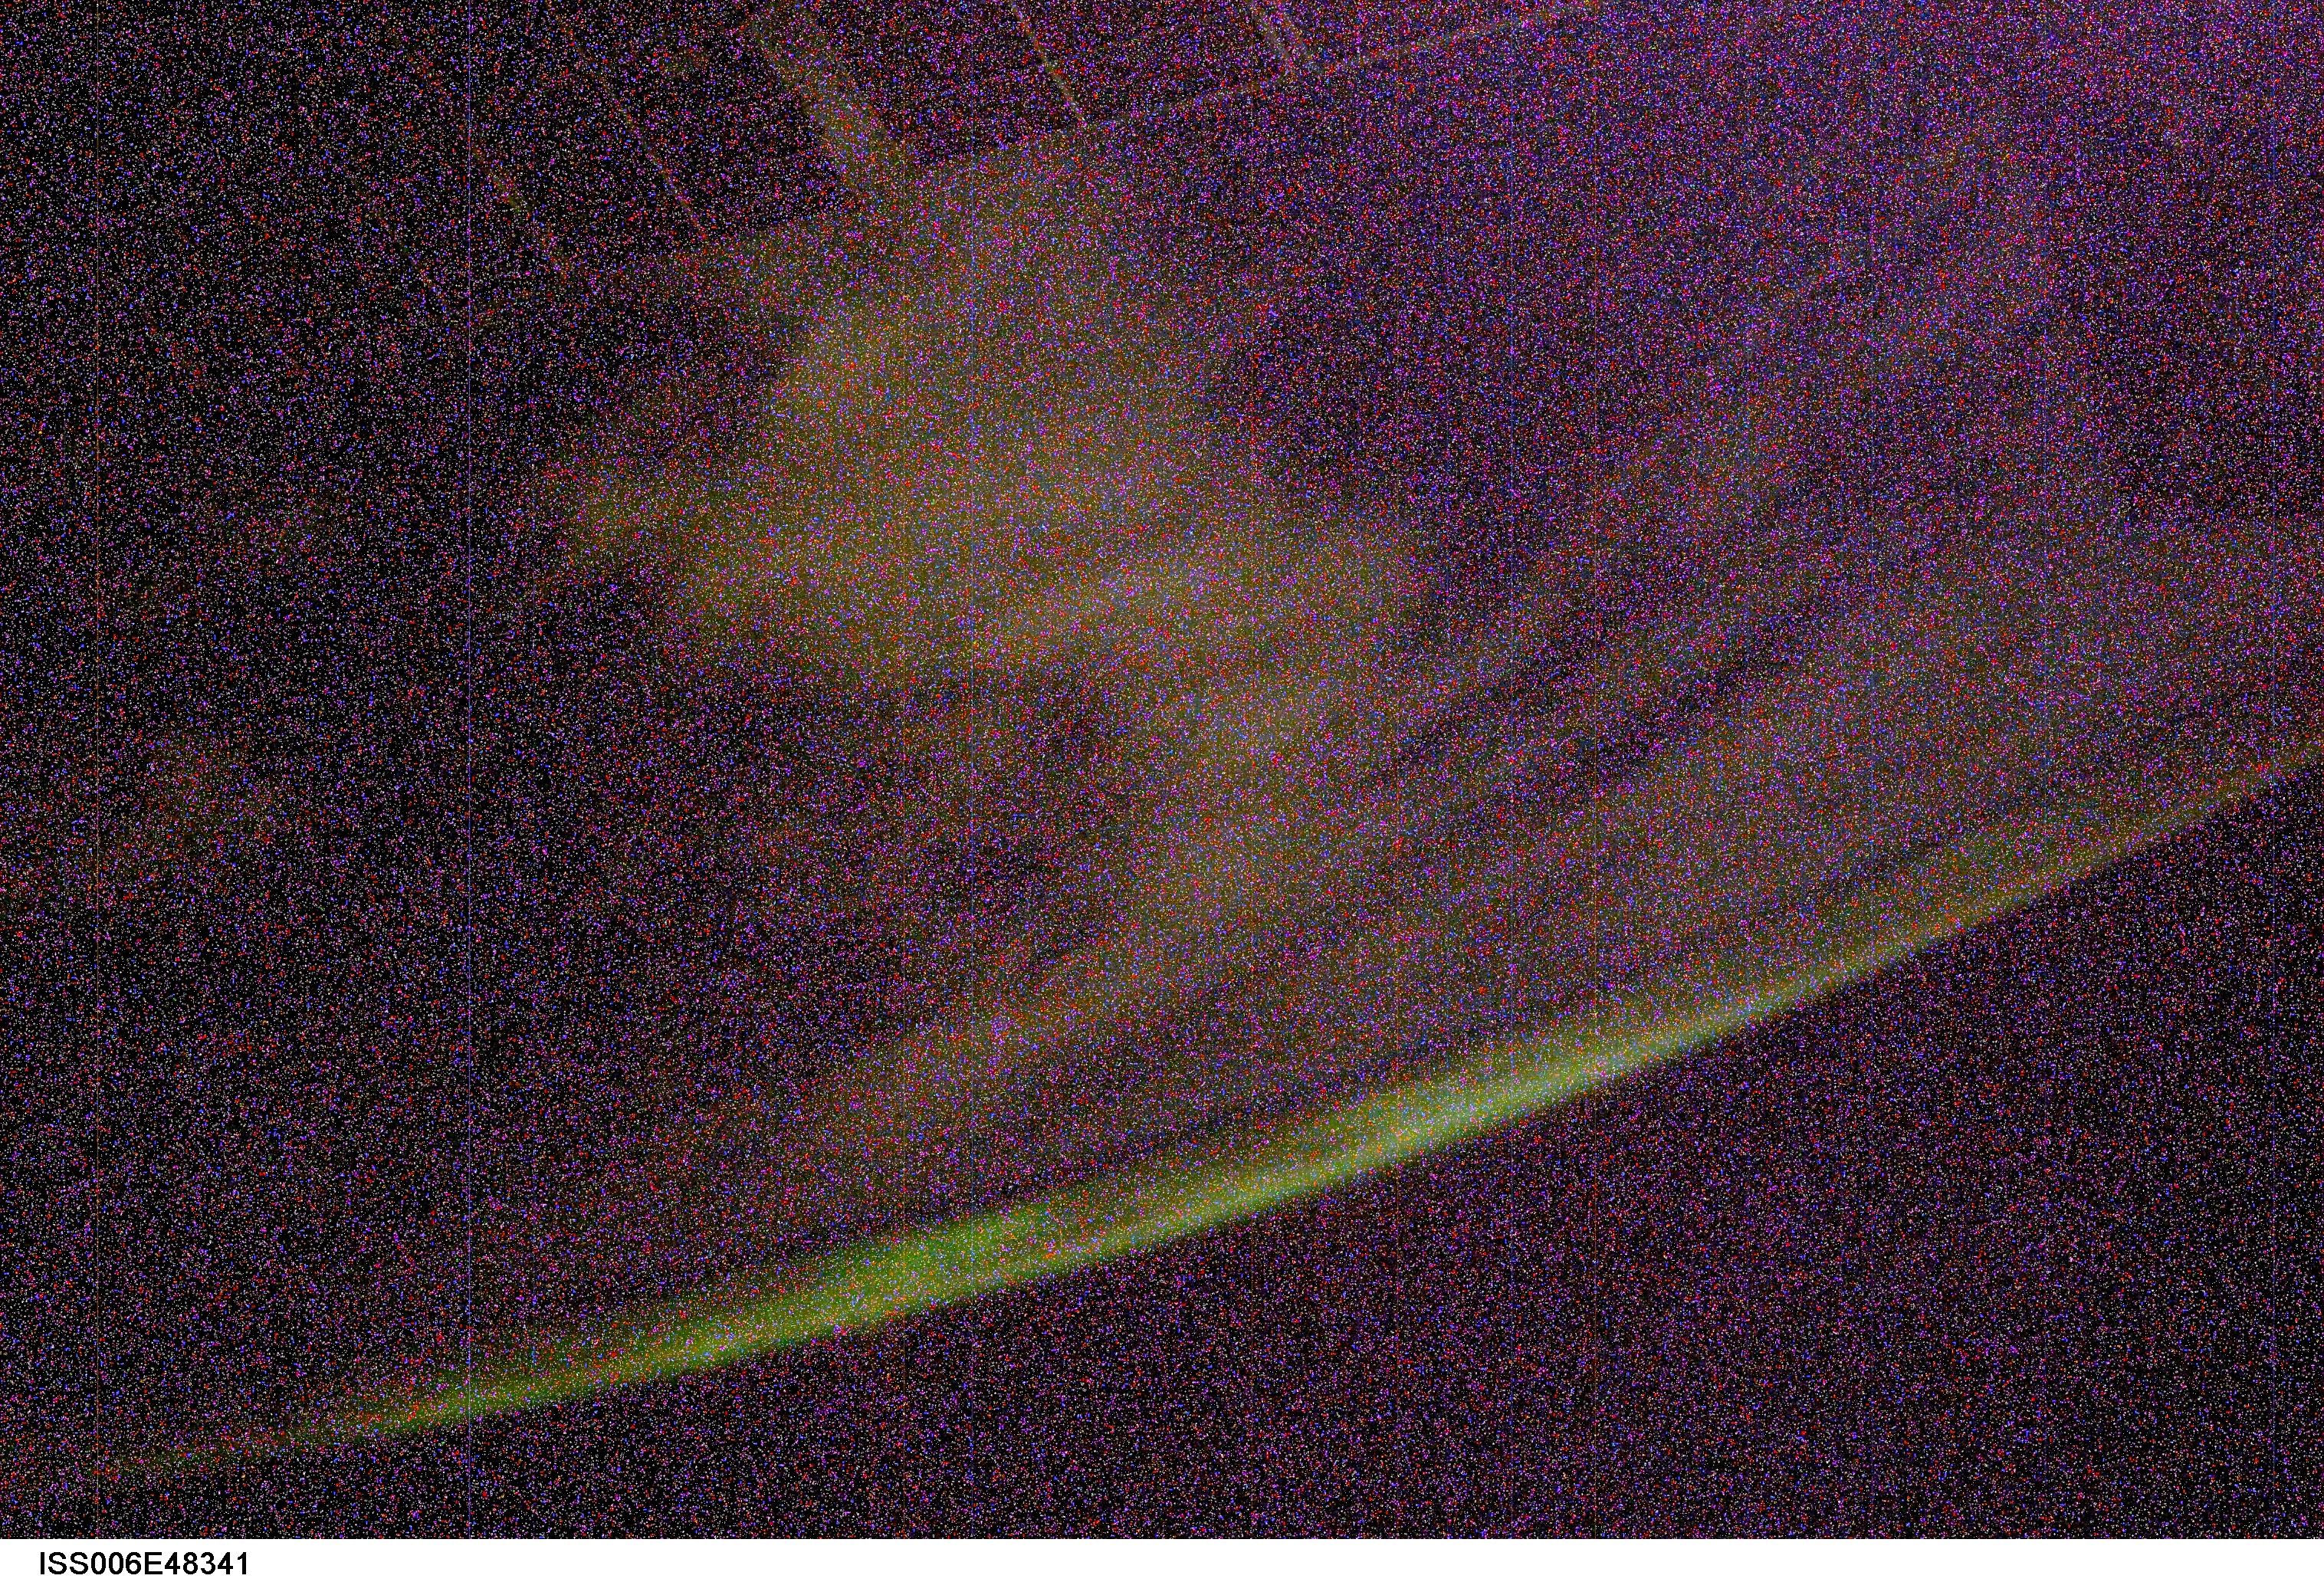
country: AURORA
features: AURORA AUSTRALIS, ISS, STARS
